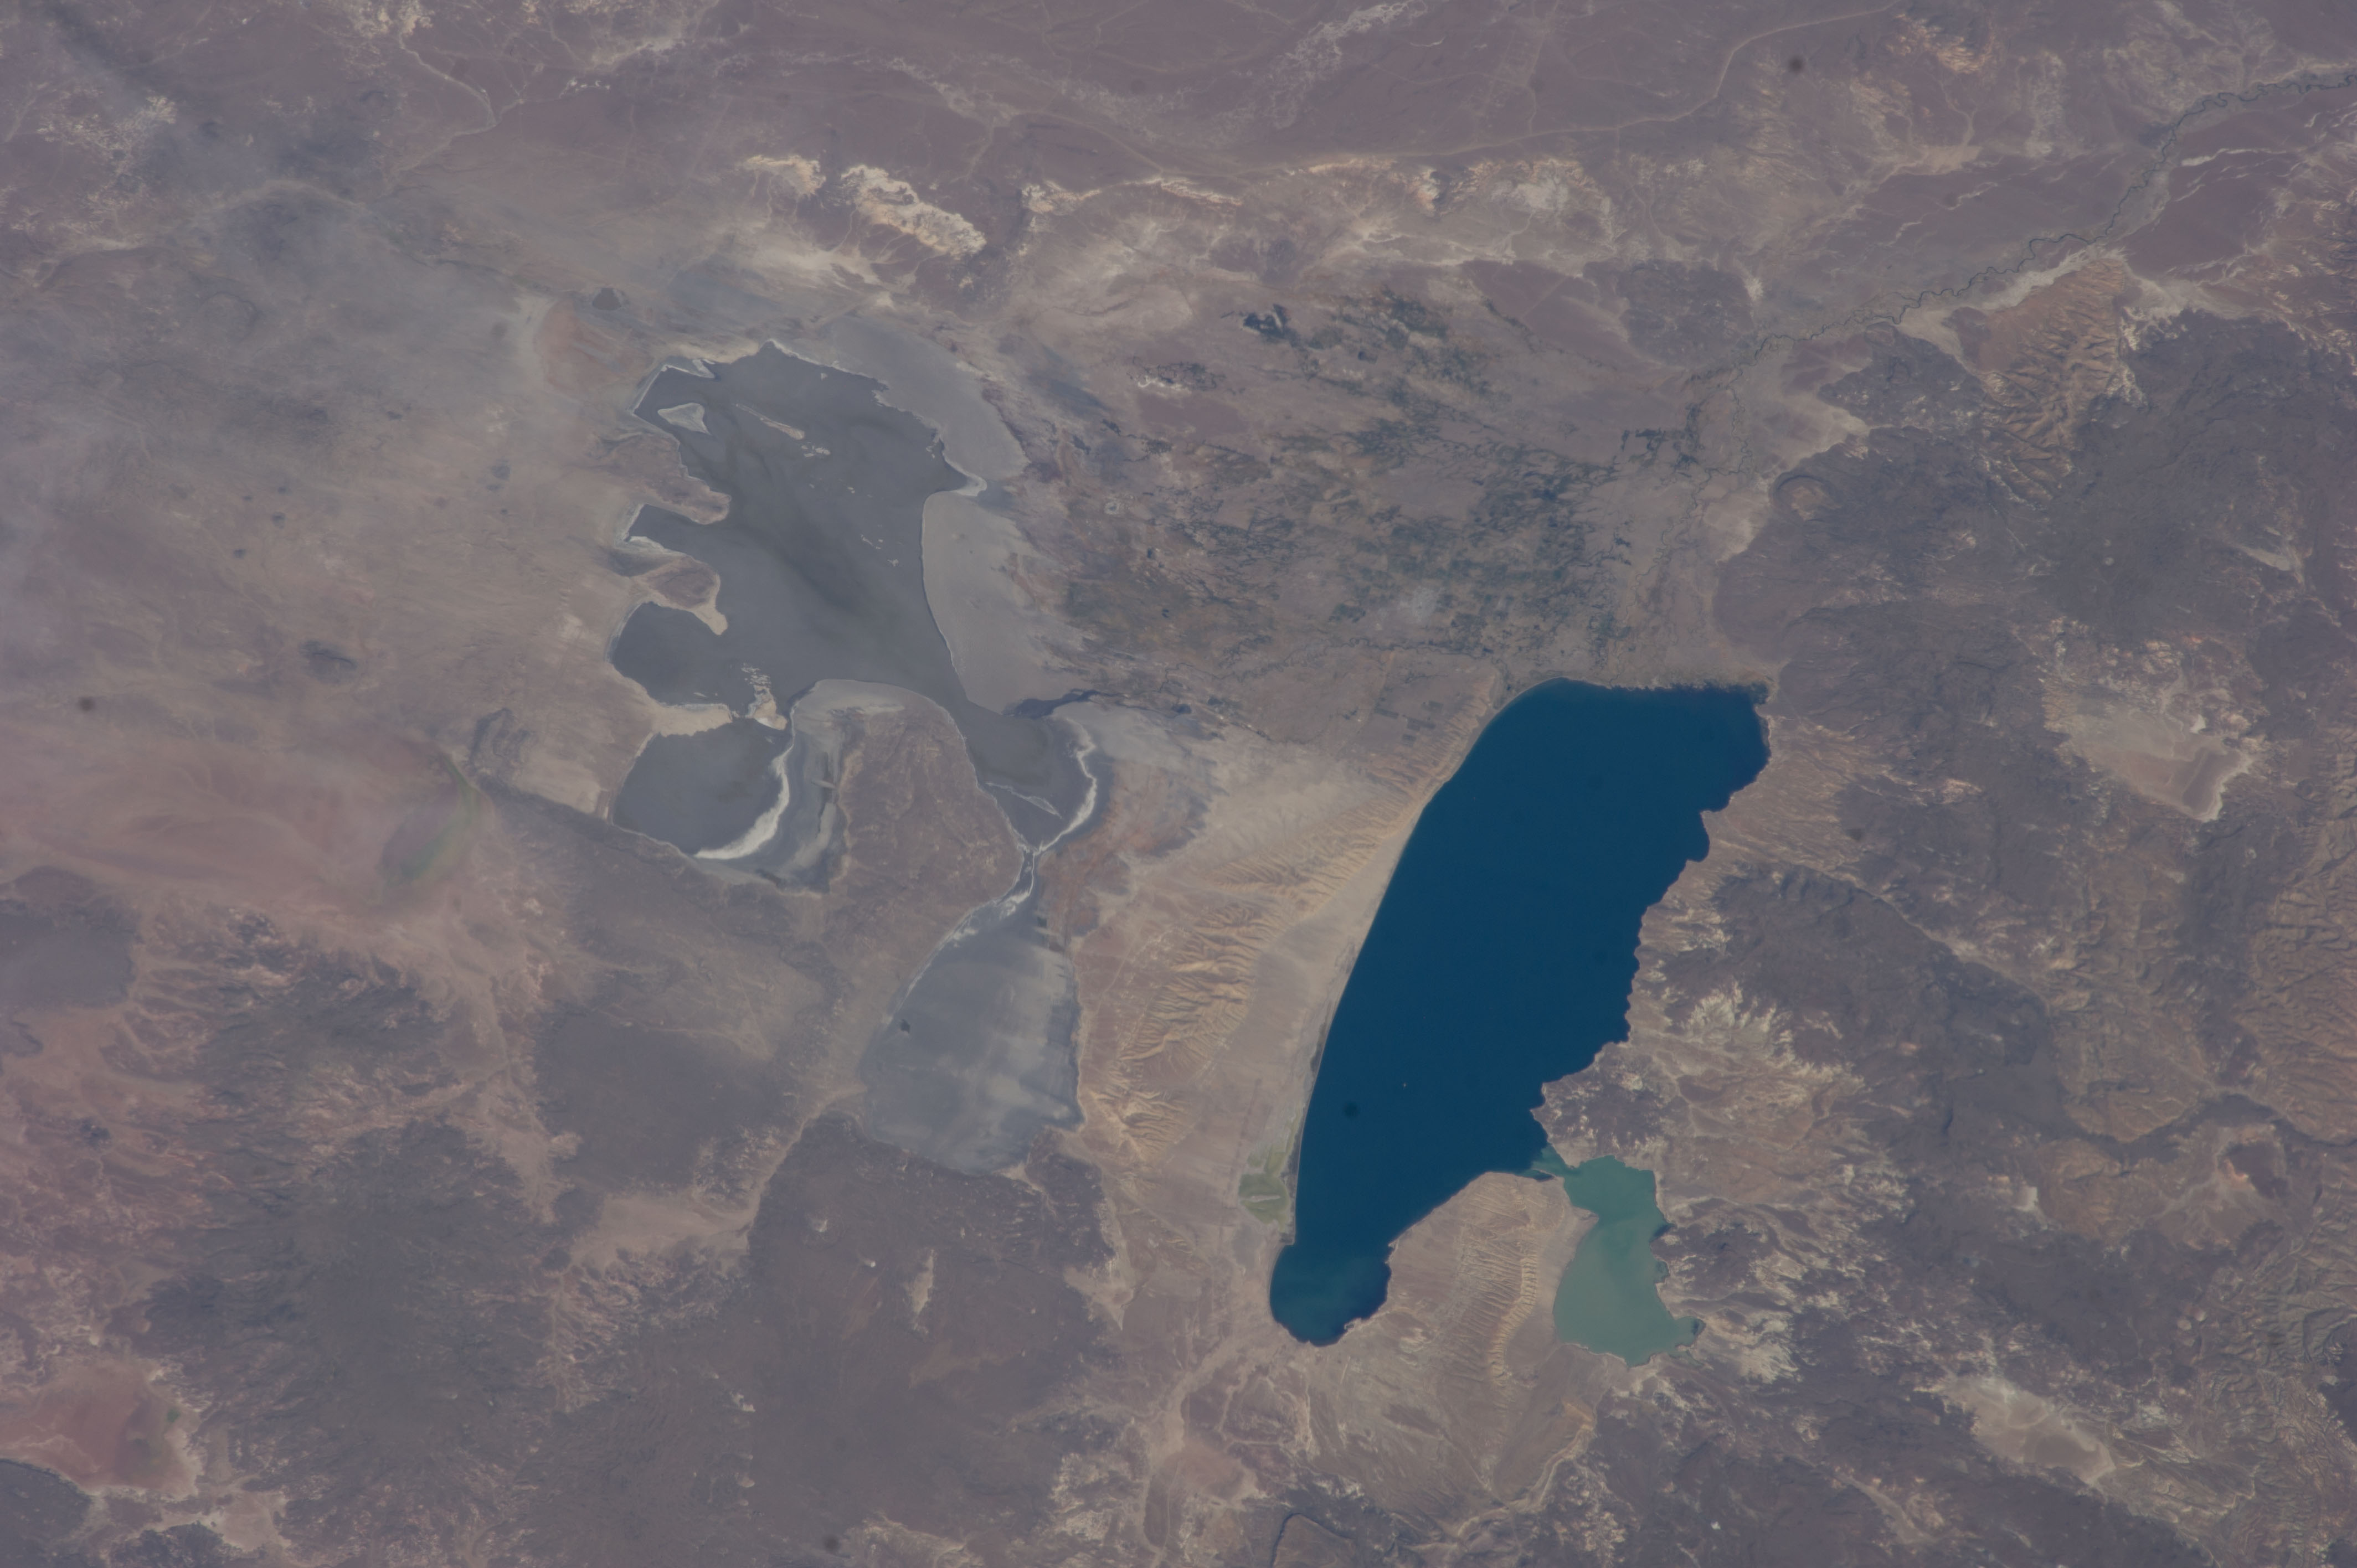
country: ARGENTINA
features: LAKE MUSTERS, LAKE COLHUE HUAPI, MOUNTAINS
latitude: -45.4
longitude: -68.9
